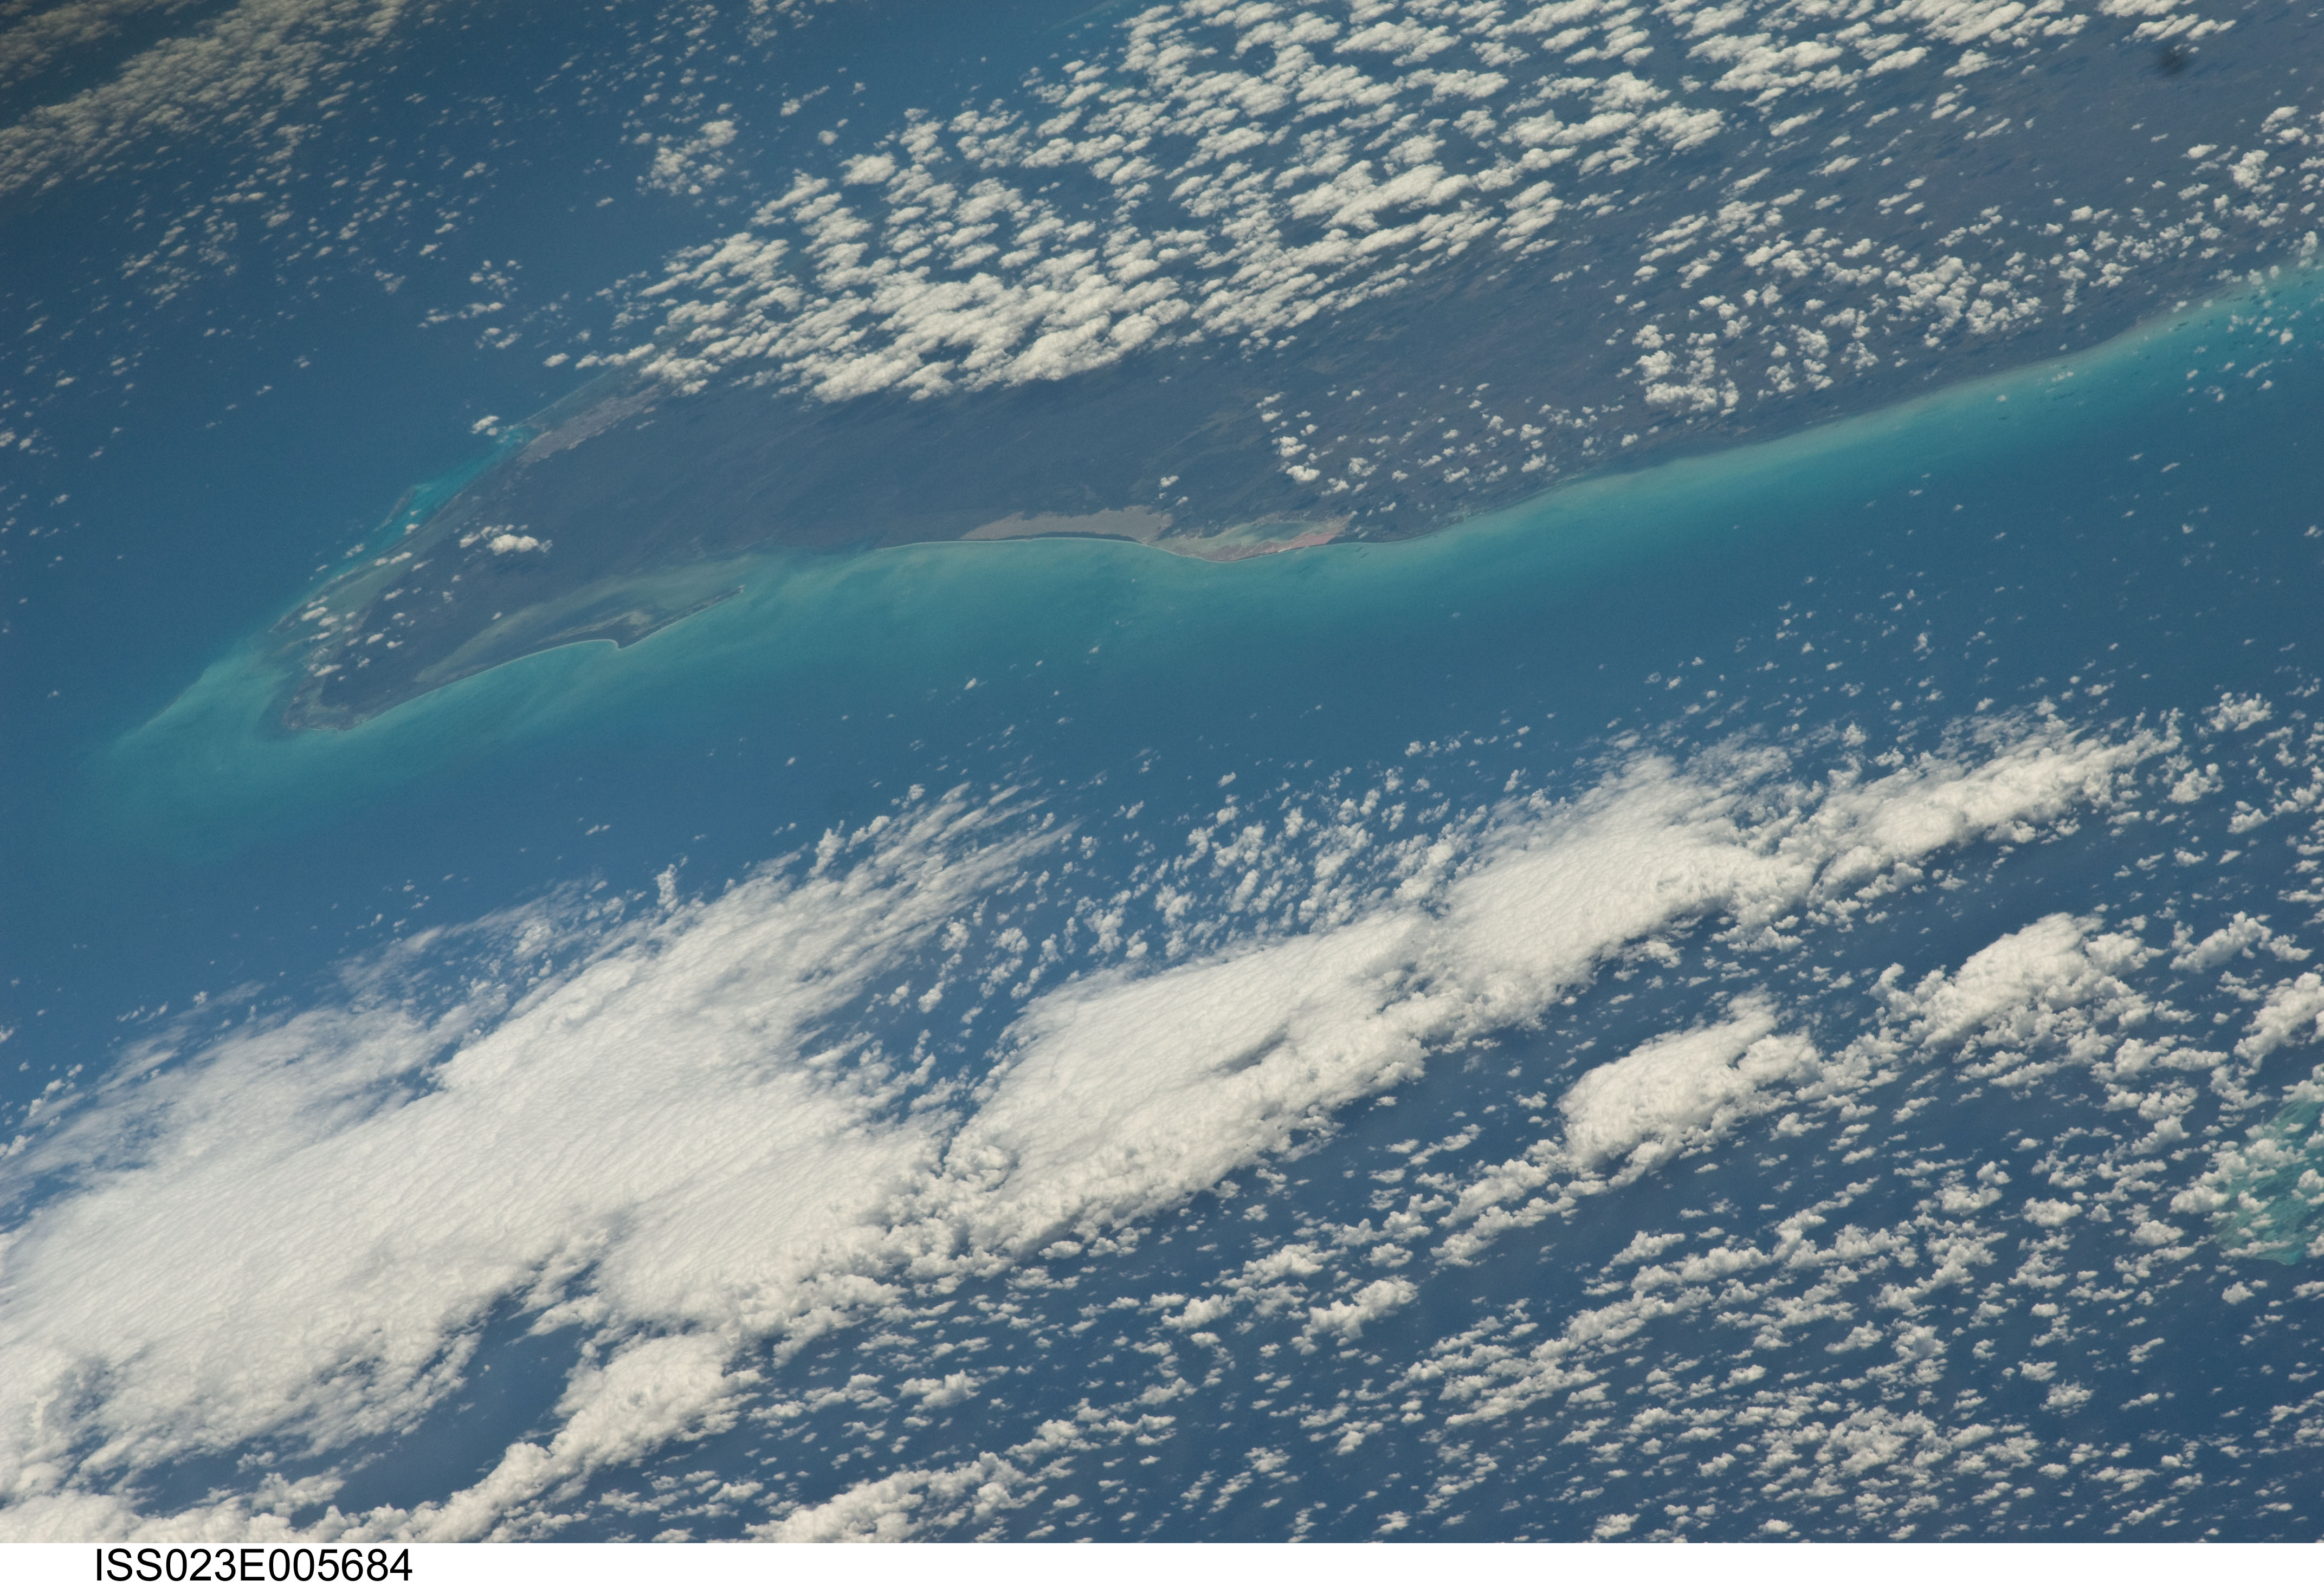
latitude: 21.7
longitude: -87.5
